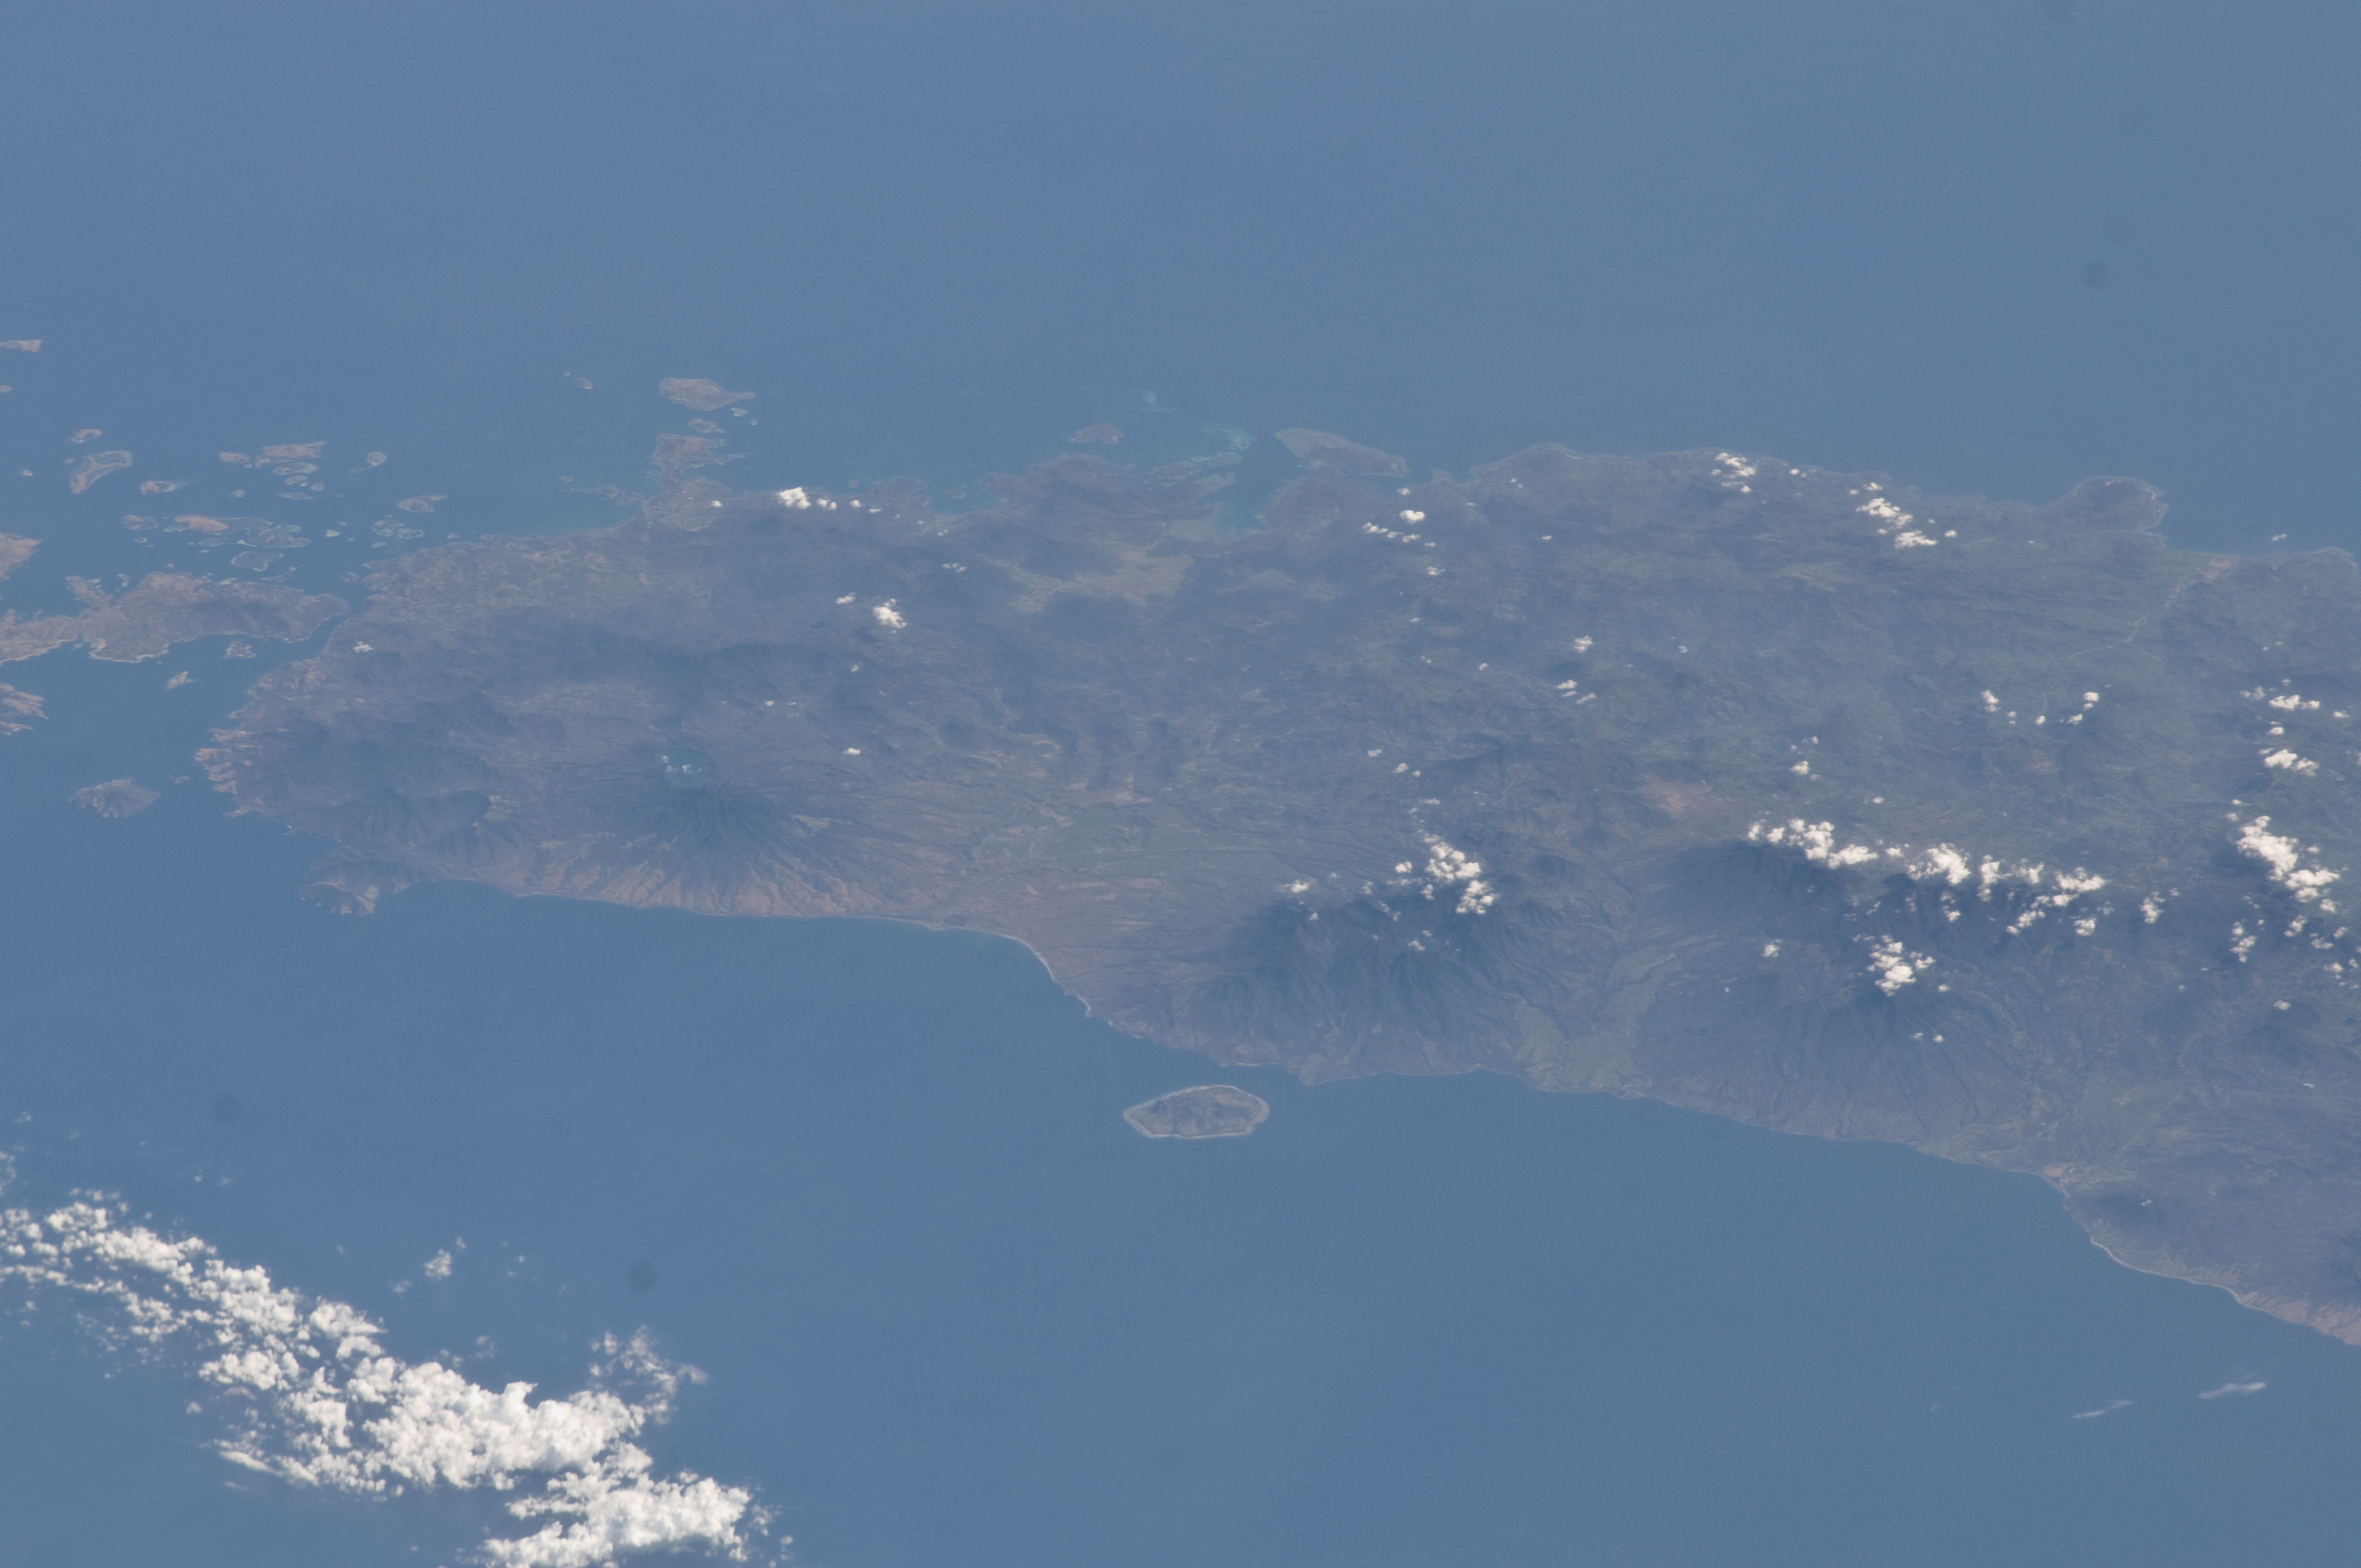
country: INDONESIA
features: LESSER SUNDA I., FLORES, WAI SANO, INDIAN O.
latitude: -8.6
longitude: 120.2
